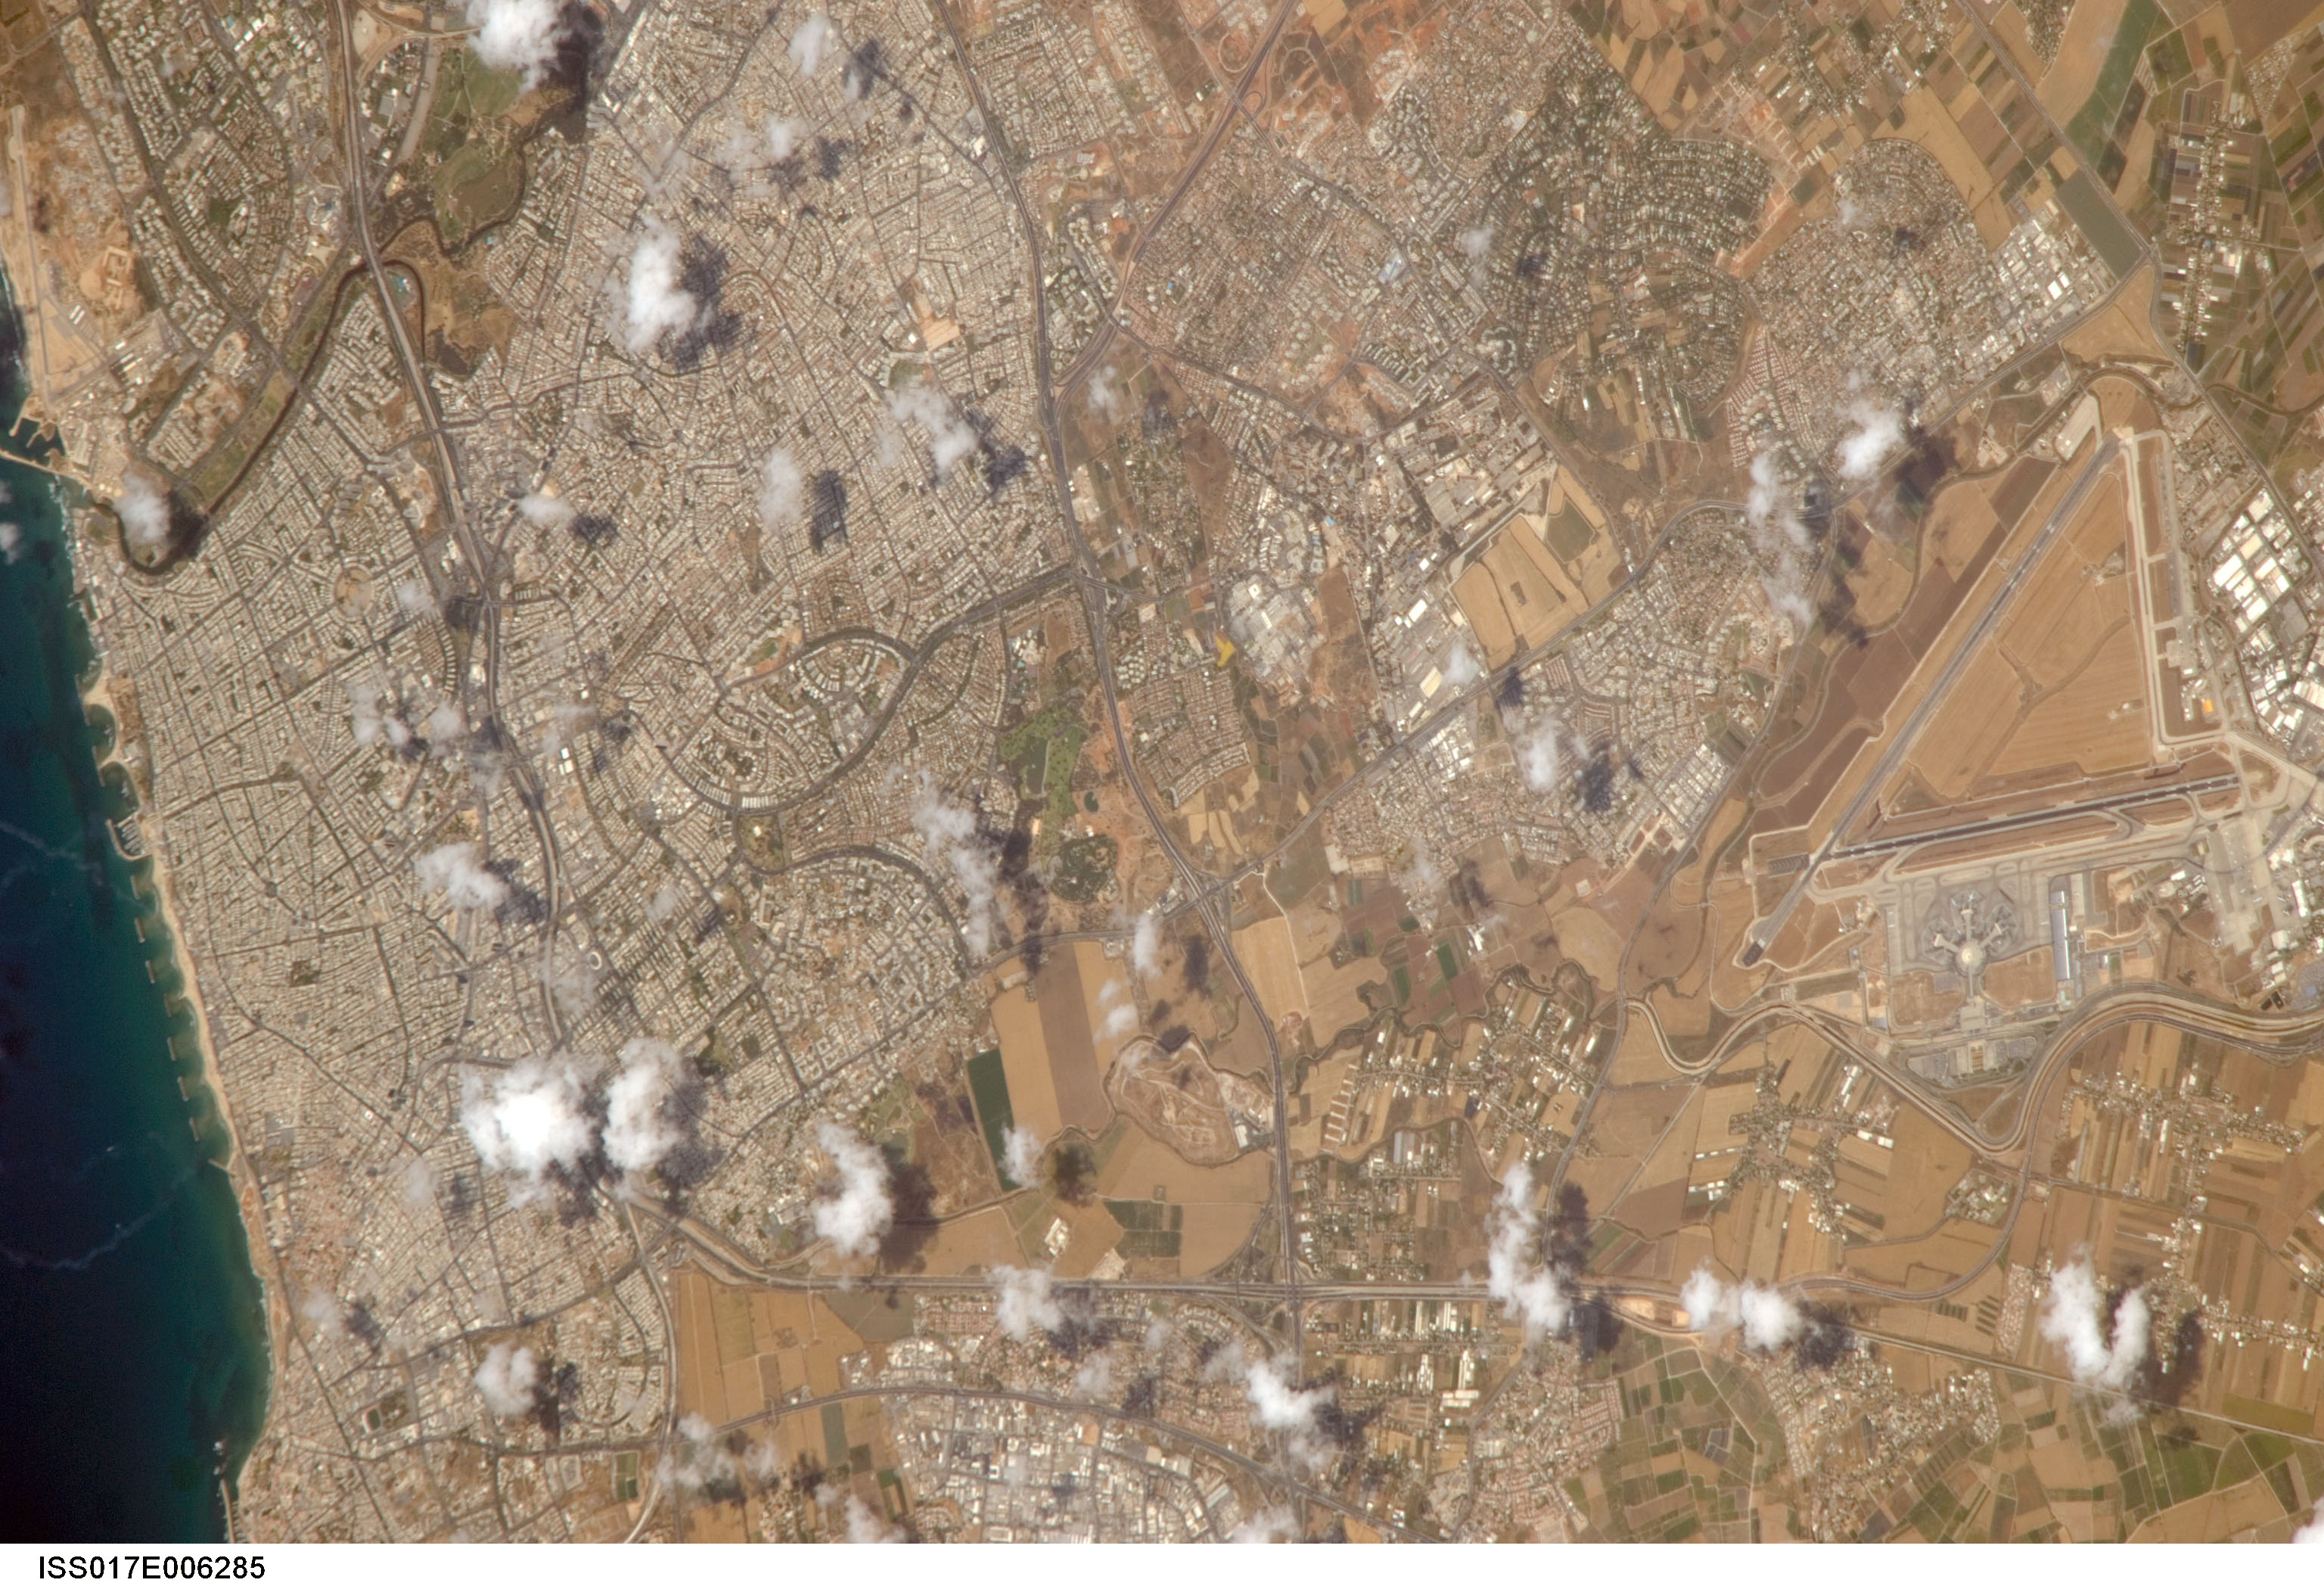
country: ISRAEL
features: TEL AVIV, BEN GURION AIRPORT
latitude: 32.0
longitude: 34.8
